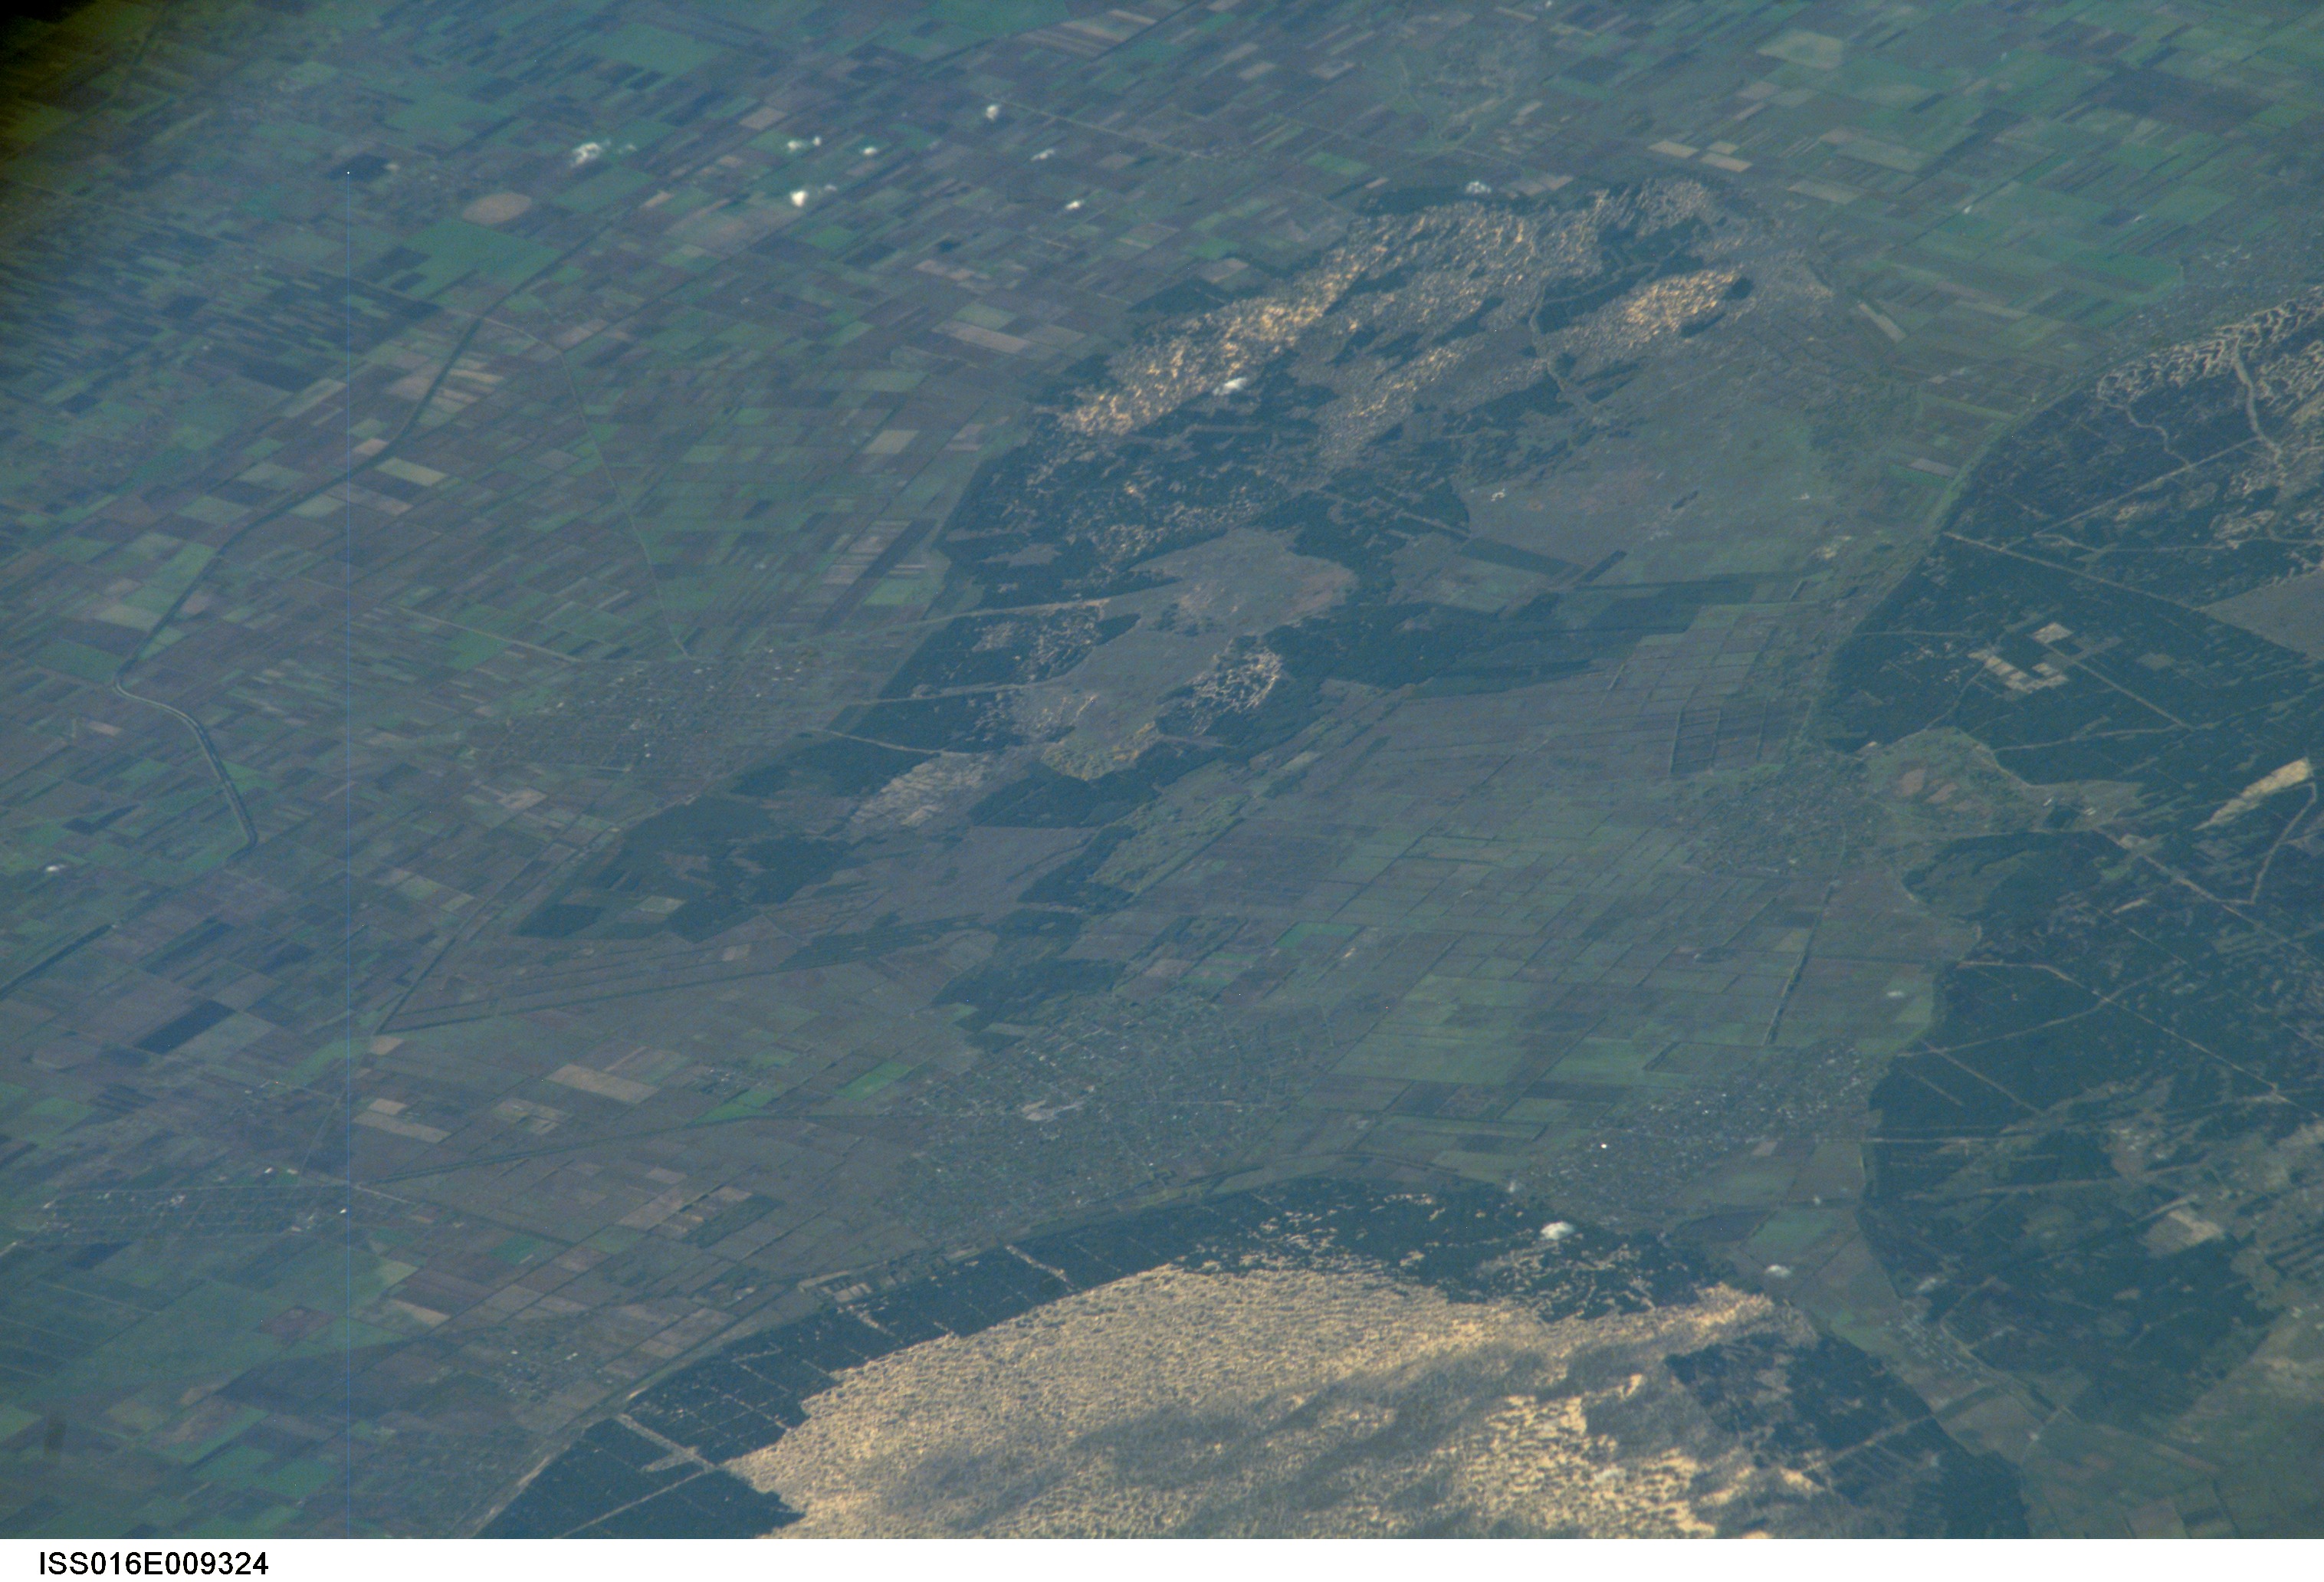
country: UKRAINE
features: VELIKIYE KOPANI, AGR., SAND
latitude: 46.4
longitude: 32.9
